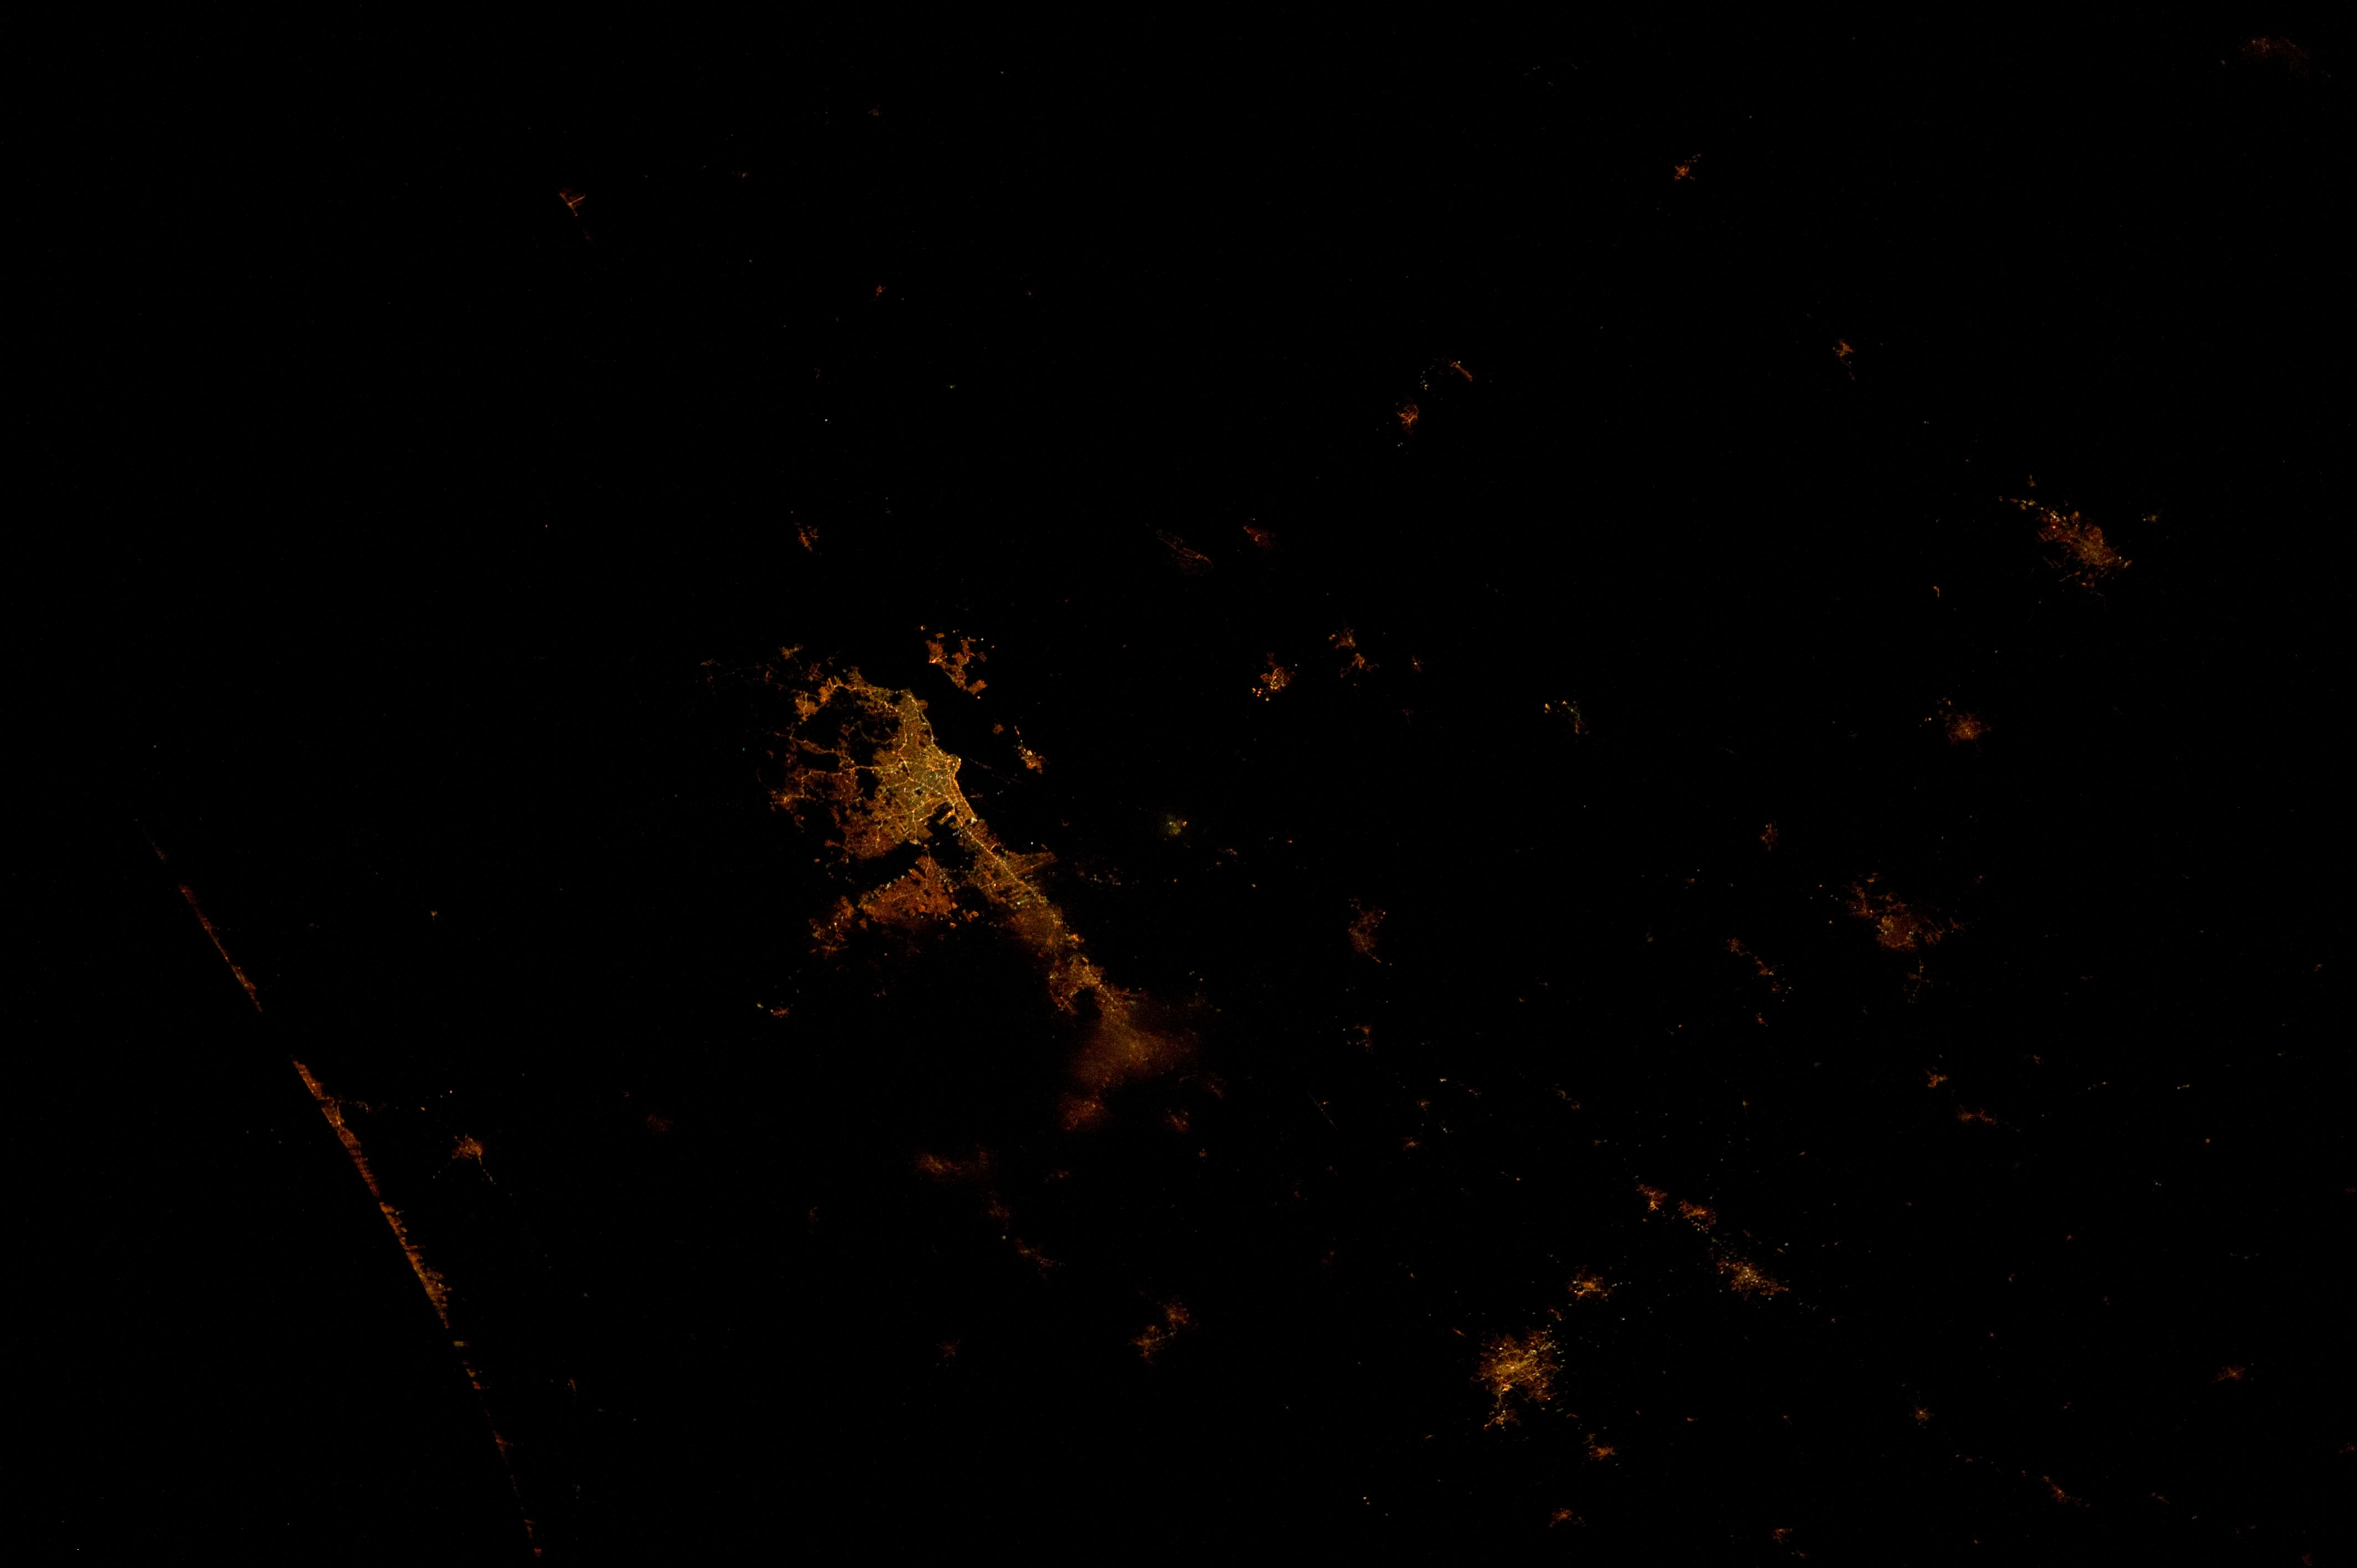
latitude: -30.0
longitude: -51.2
